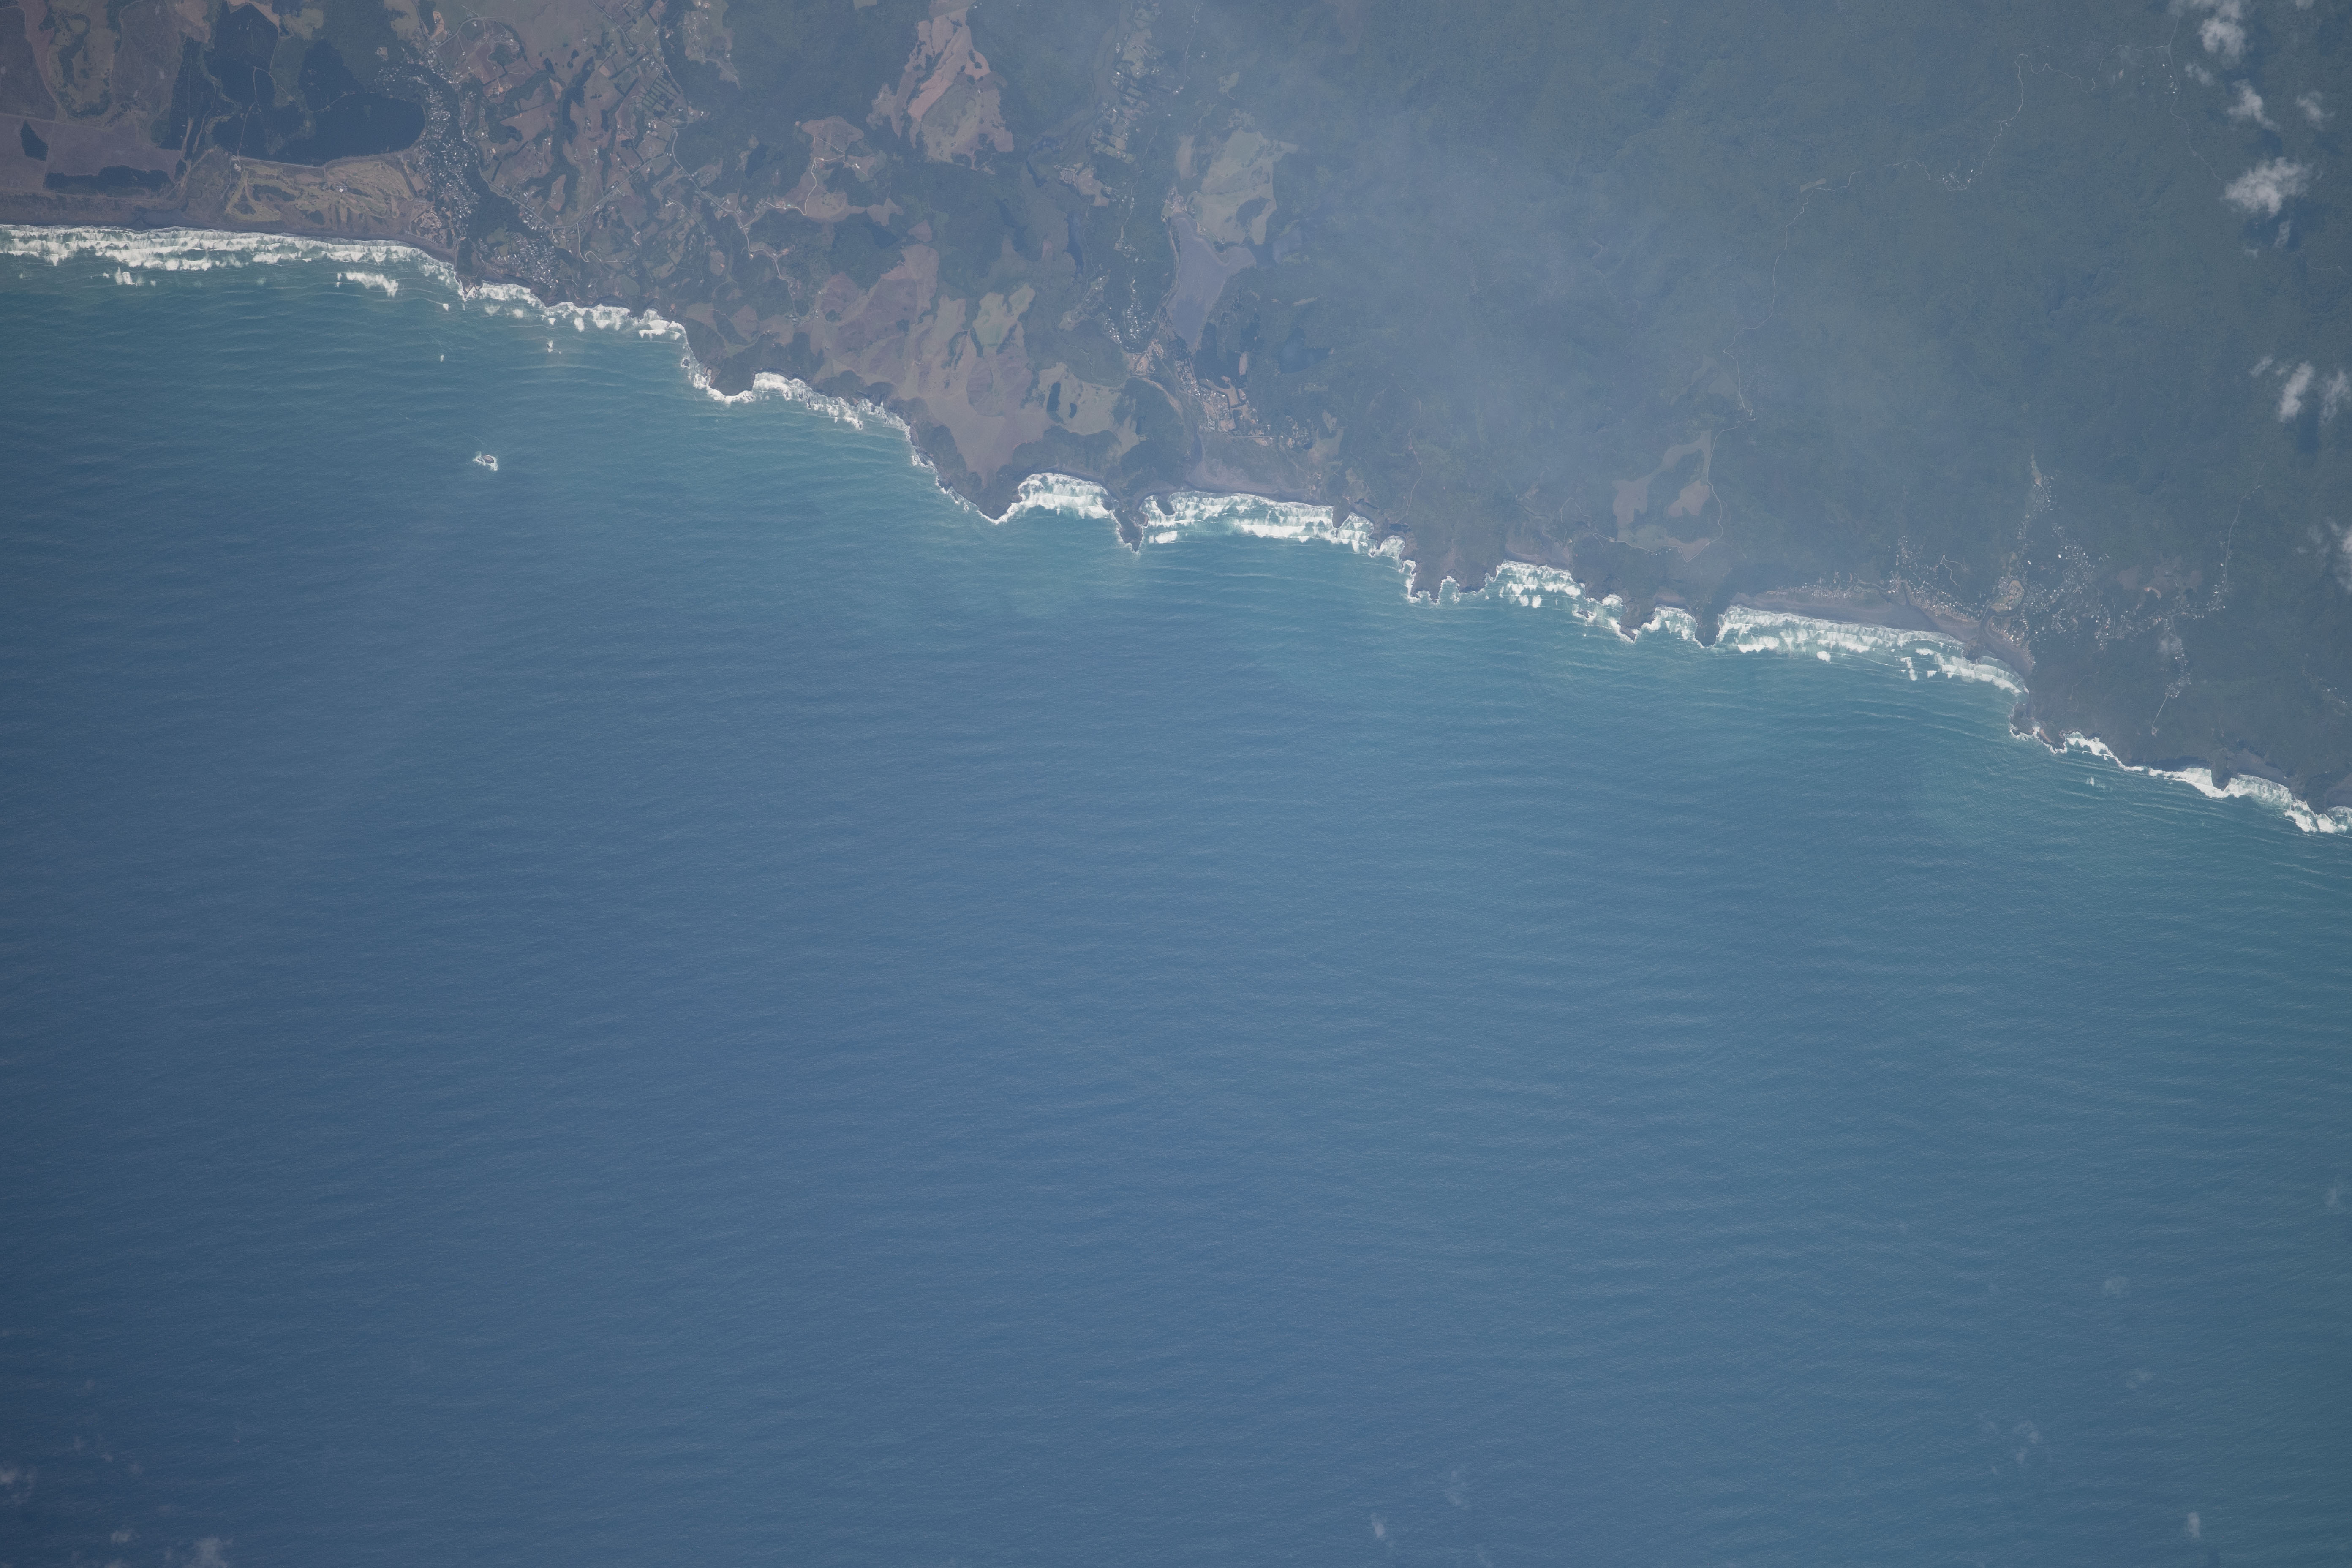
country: NEW ZEALAND-NI
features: KOHUNUI BAY
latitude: -36.9
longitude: 174.4
